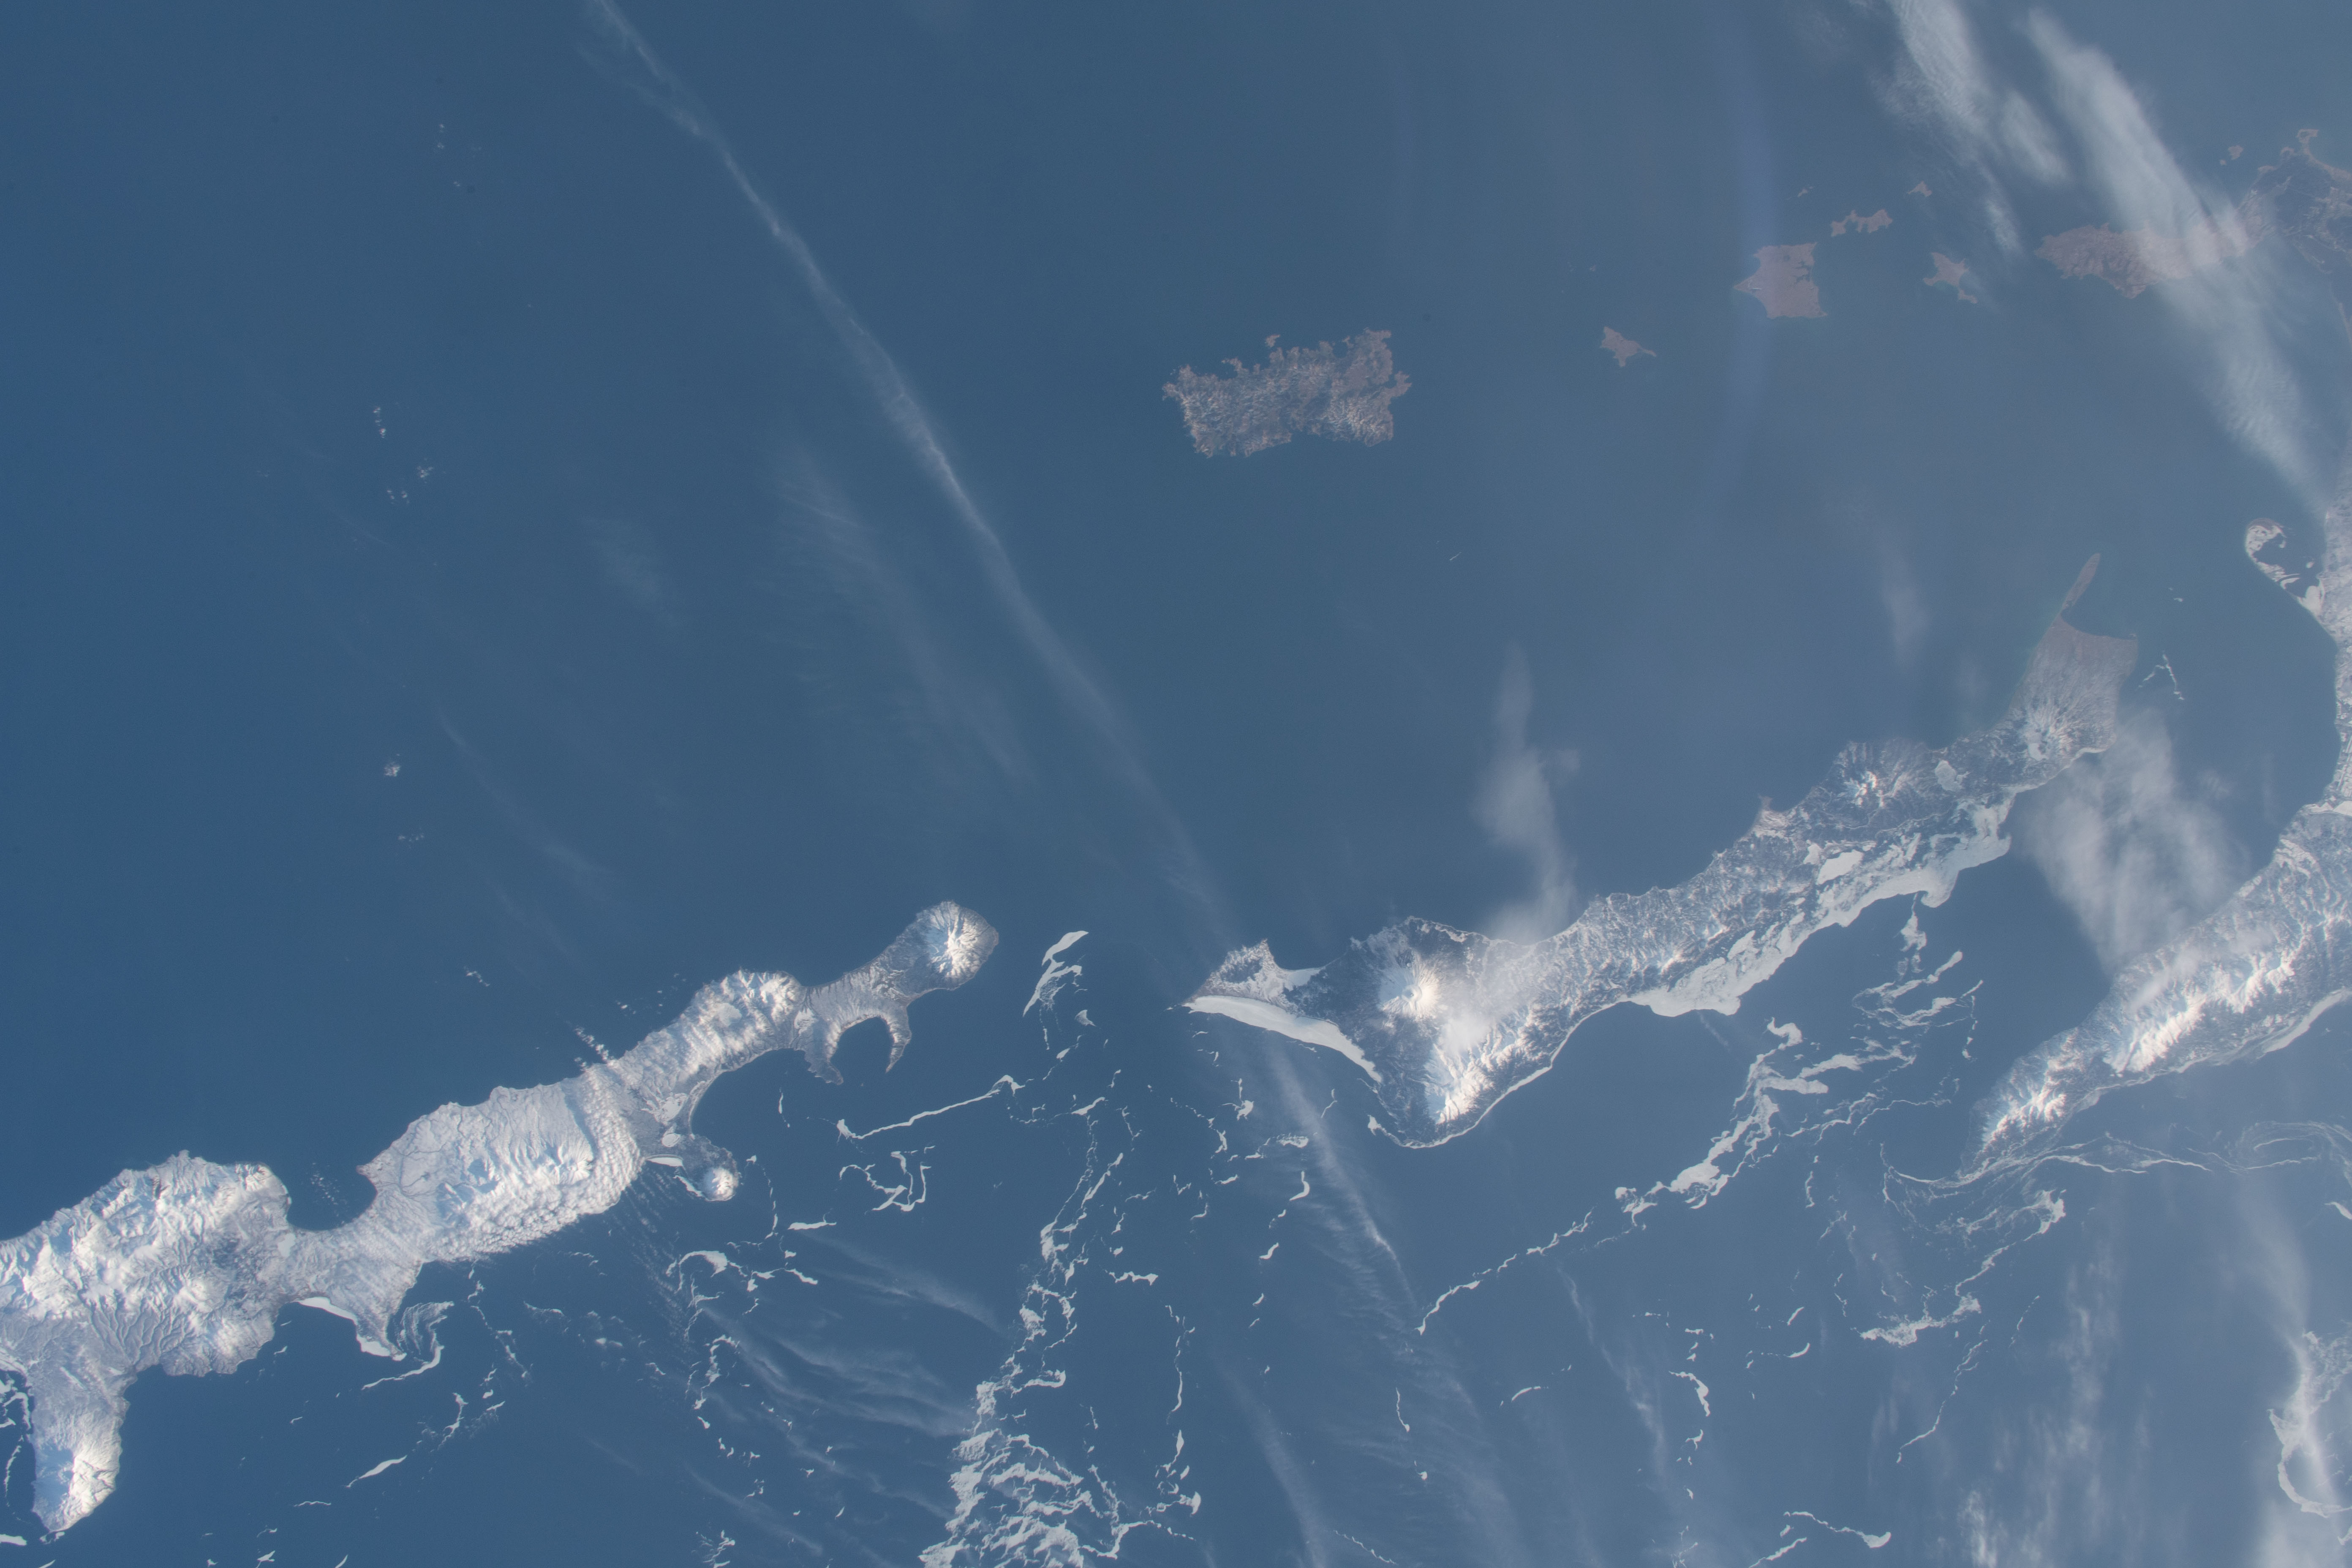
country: RUSSIAN FEDERATION
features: PACIFIC OCEAN, FRIZ BAY, ITURUP ISLAND, PROSTOY BAY, KUNASHIR ISLAND, SHIKOTAN ISLAND
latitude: 44.5
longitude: 146.5
